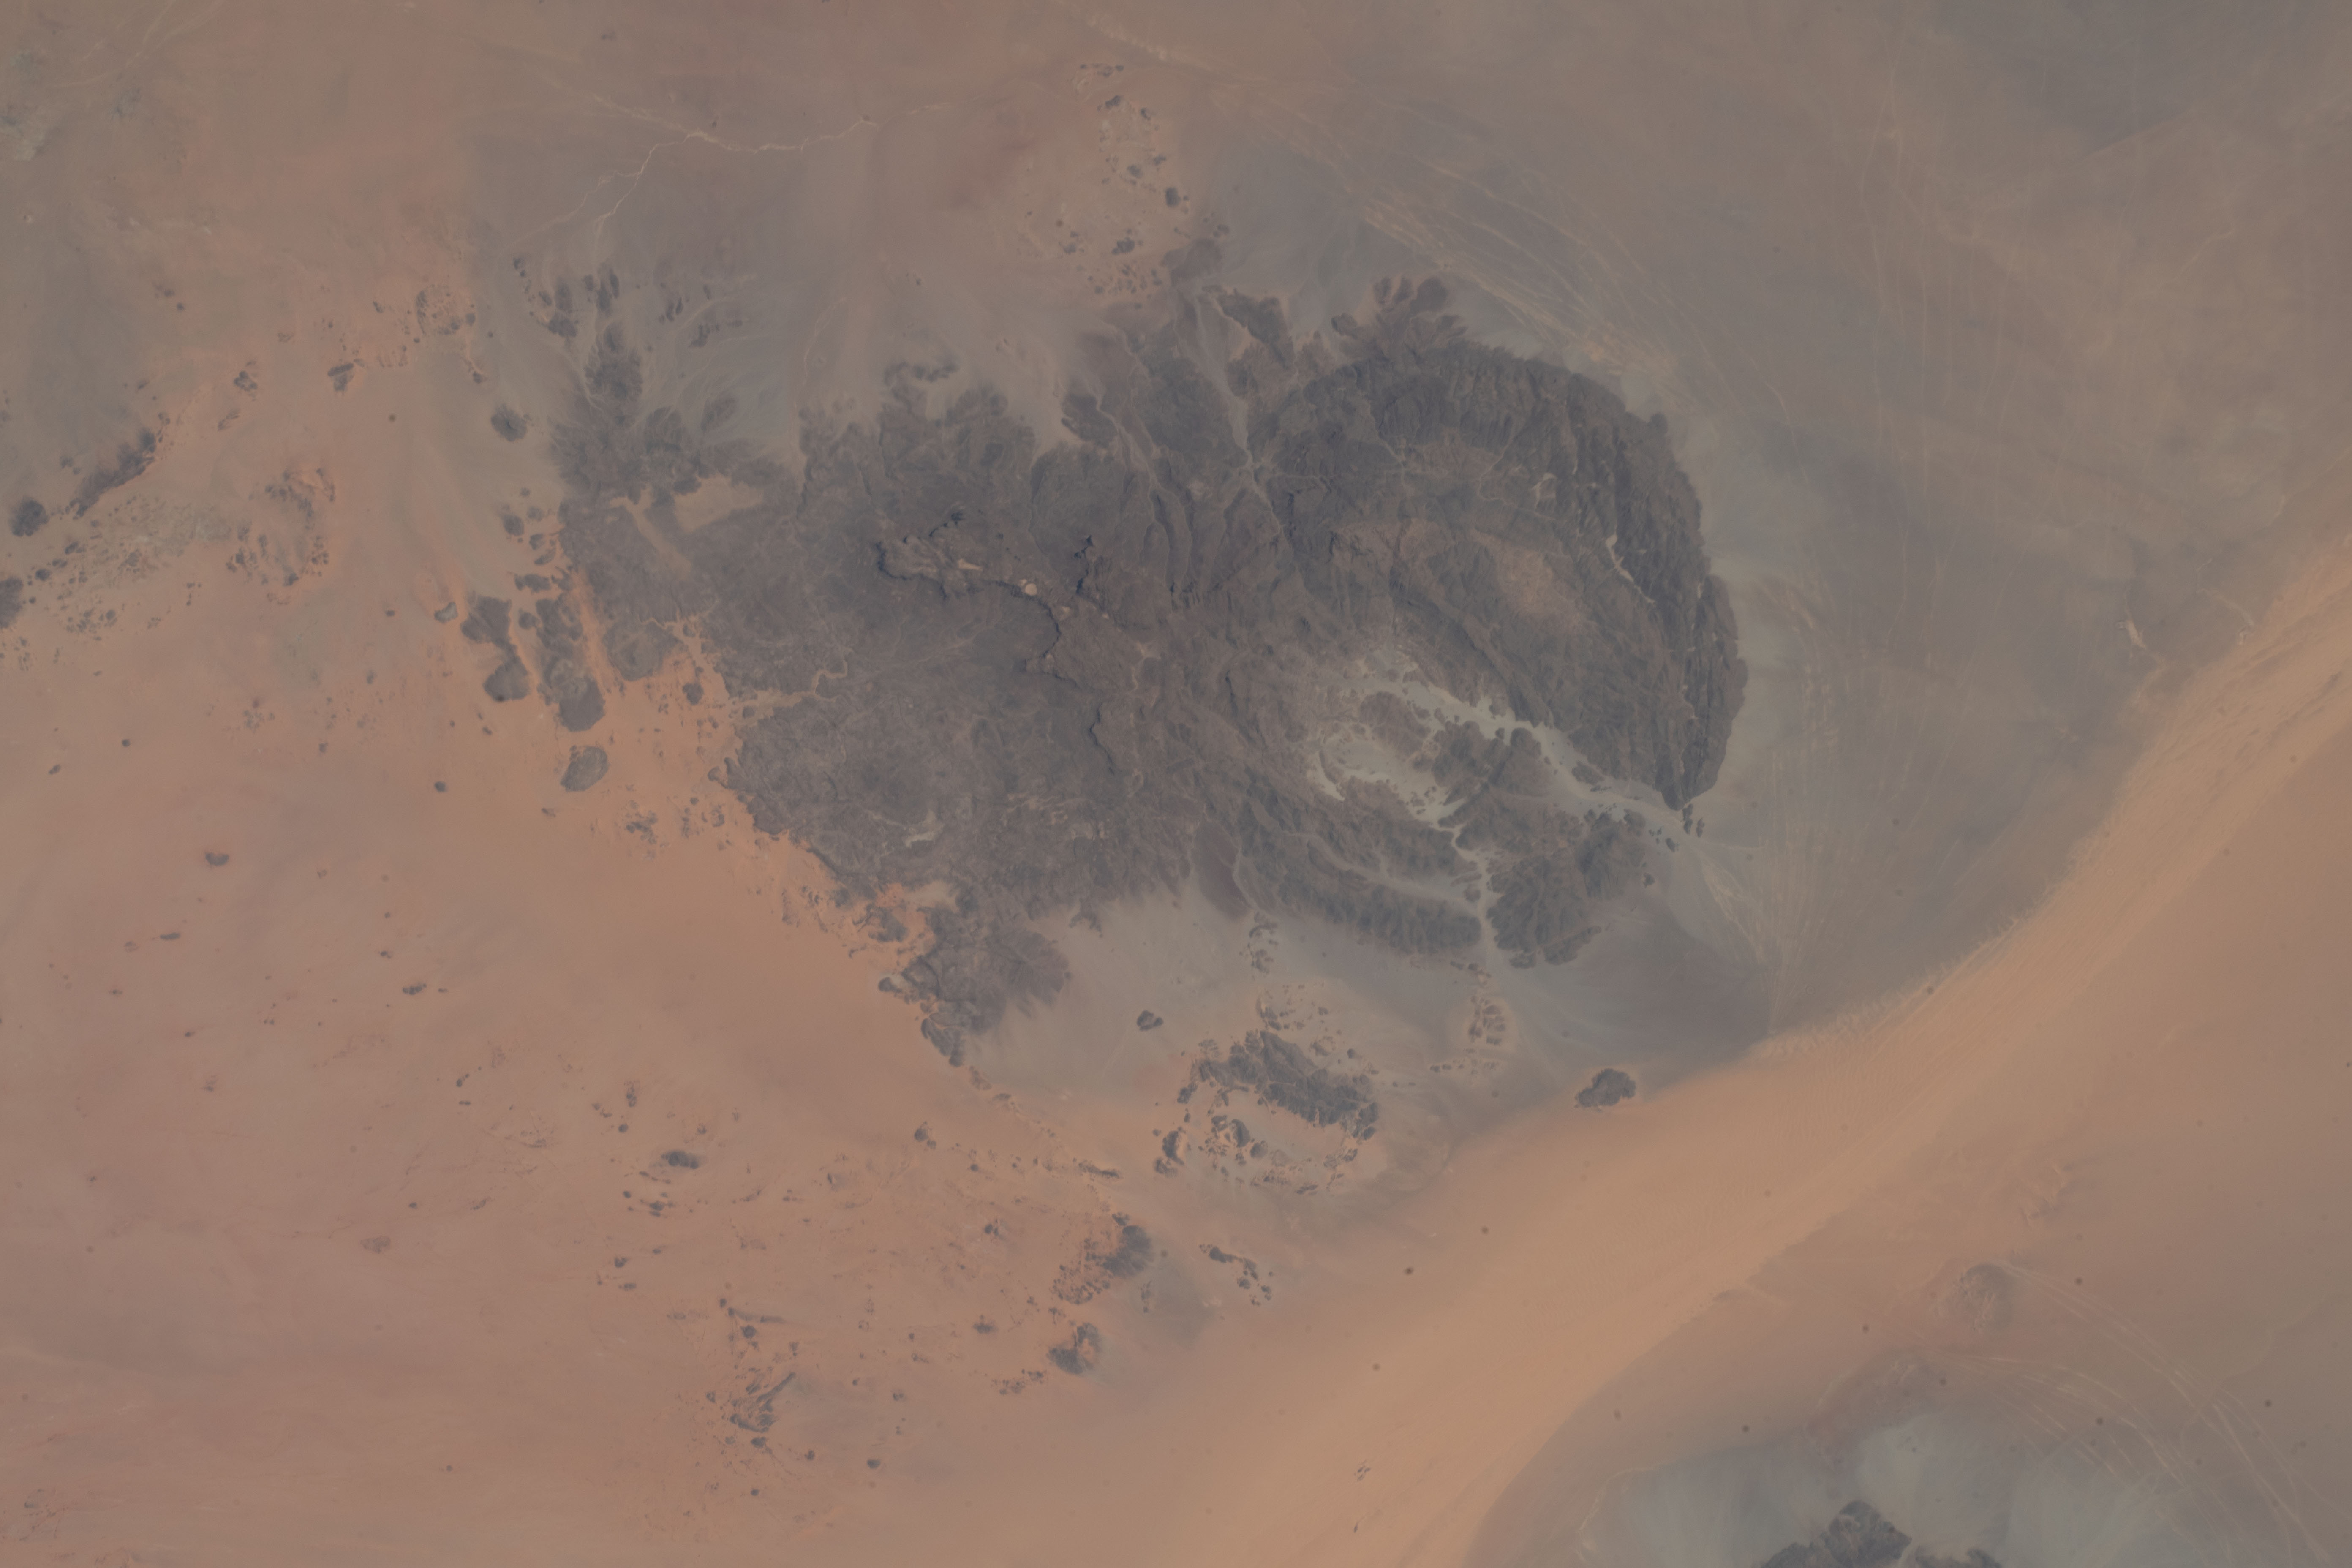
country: LIBYA
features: SUDAN; MOUNT UWAYNAT ALSO KNOWN AS GABAL EL UWEINAT,EGYPT
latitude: 22.0
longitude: 25.0
